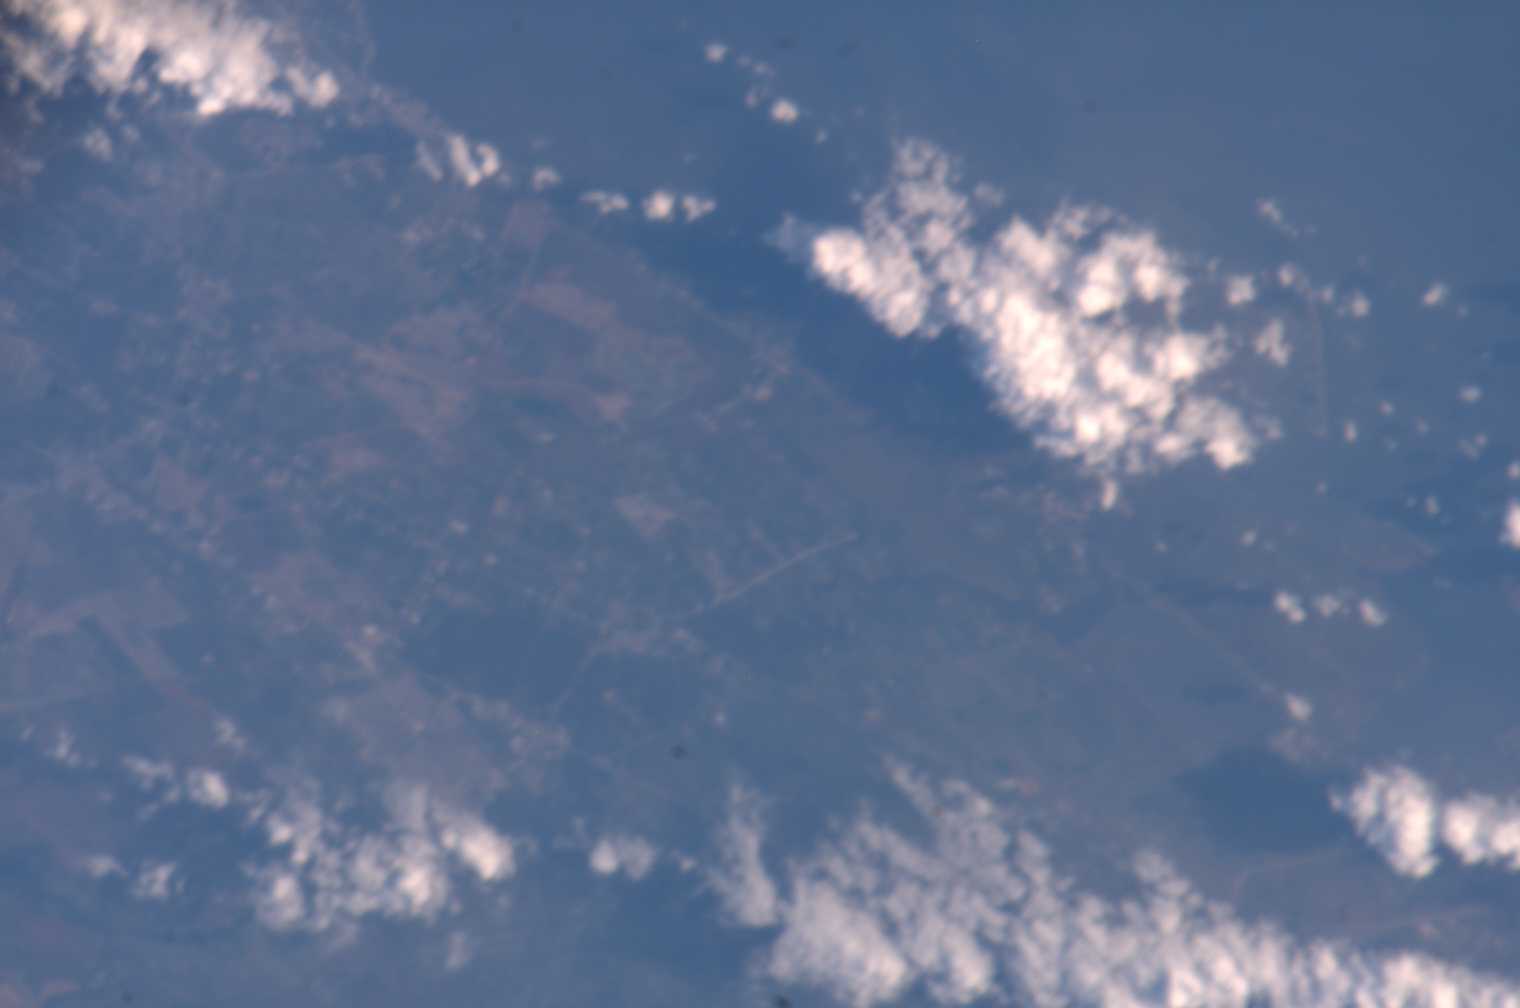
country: USA-TEXAS
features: DICKINSON, GALVESTON BAY
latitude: 29.5
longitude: -95.0
